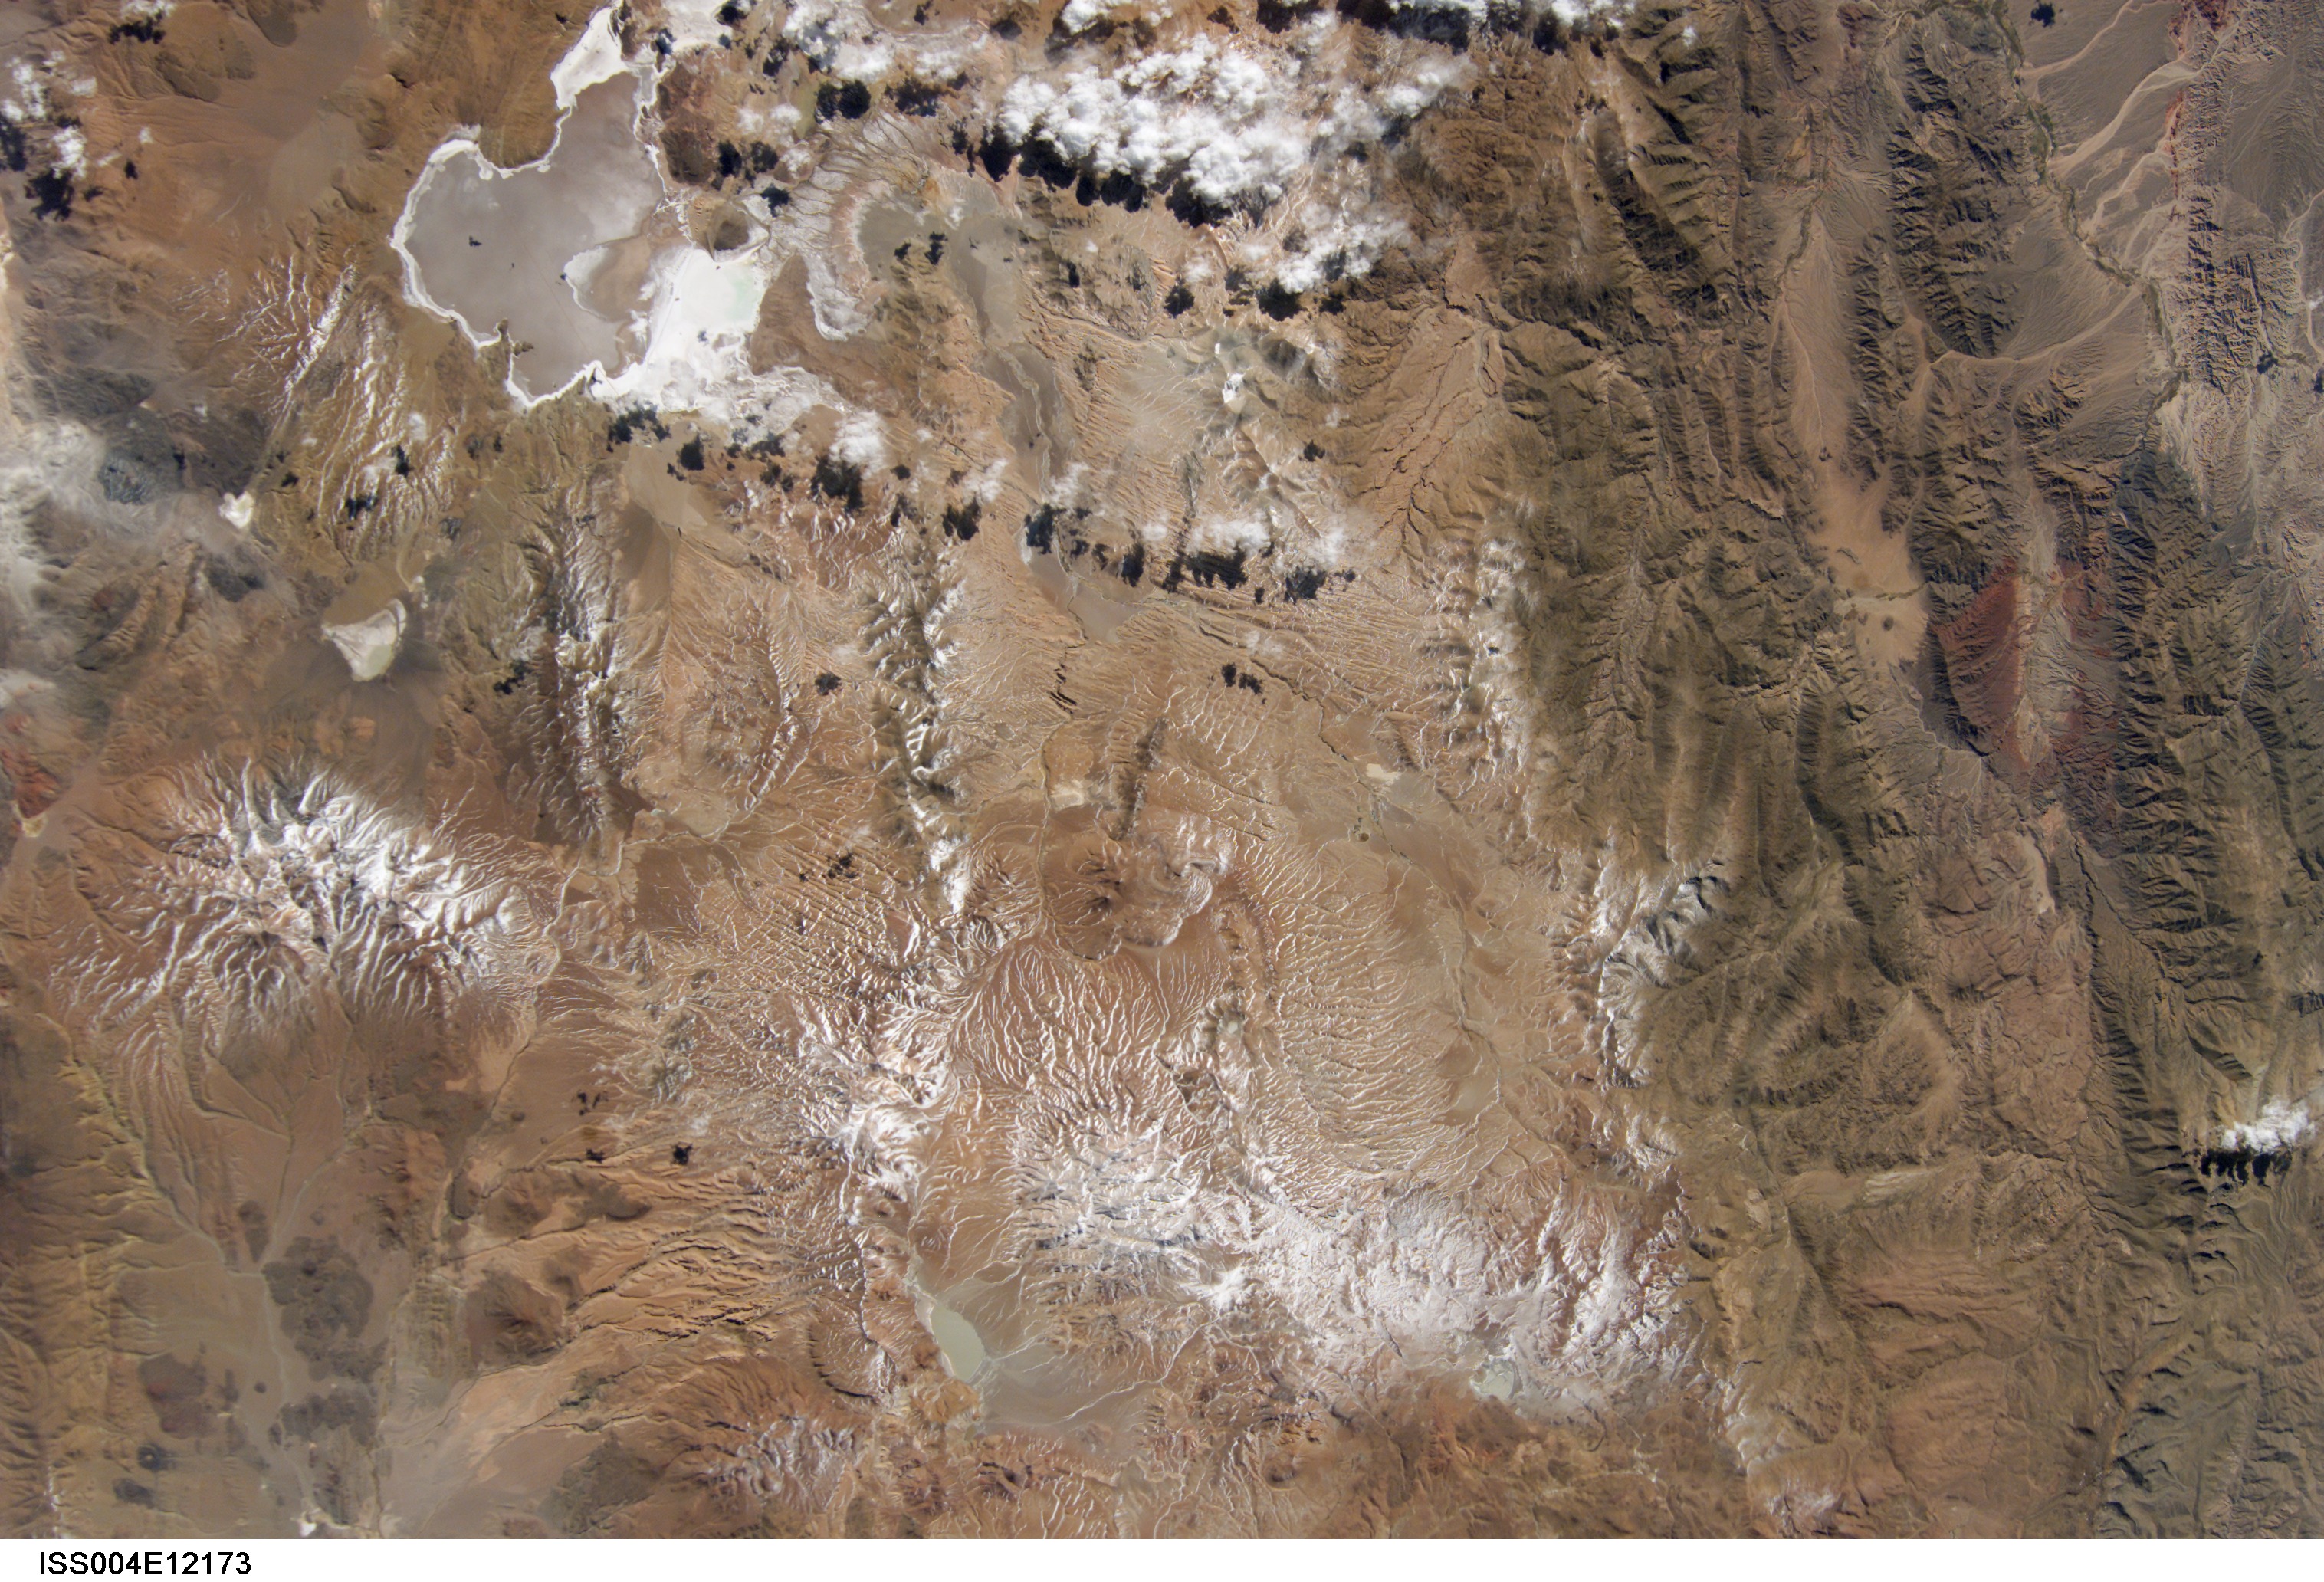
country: ARGENTINA
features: ATACAMA DES., S. DEAD MAN
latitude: -25.0
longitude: -67.0
